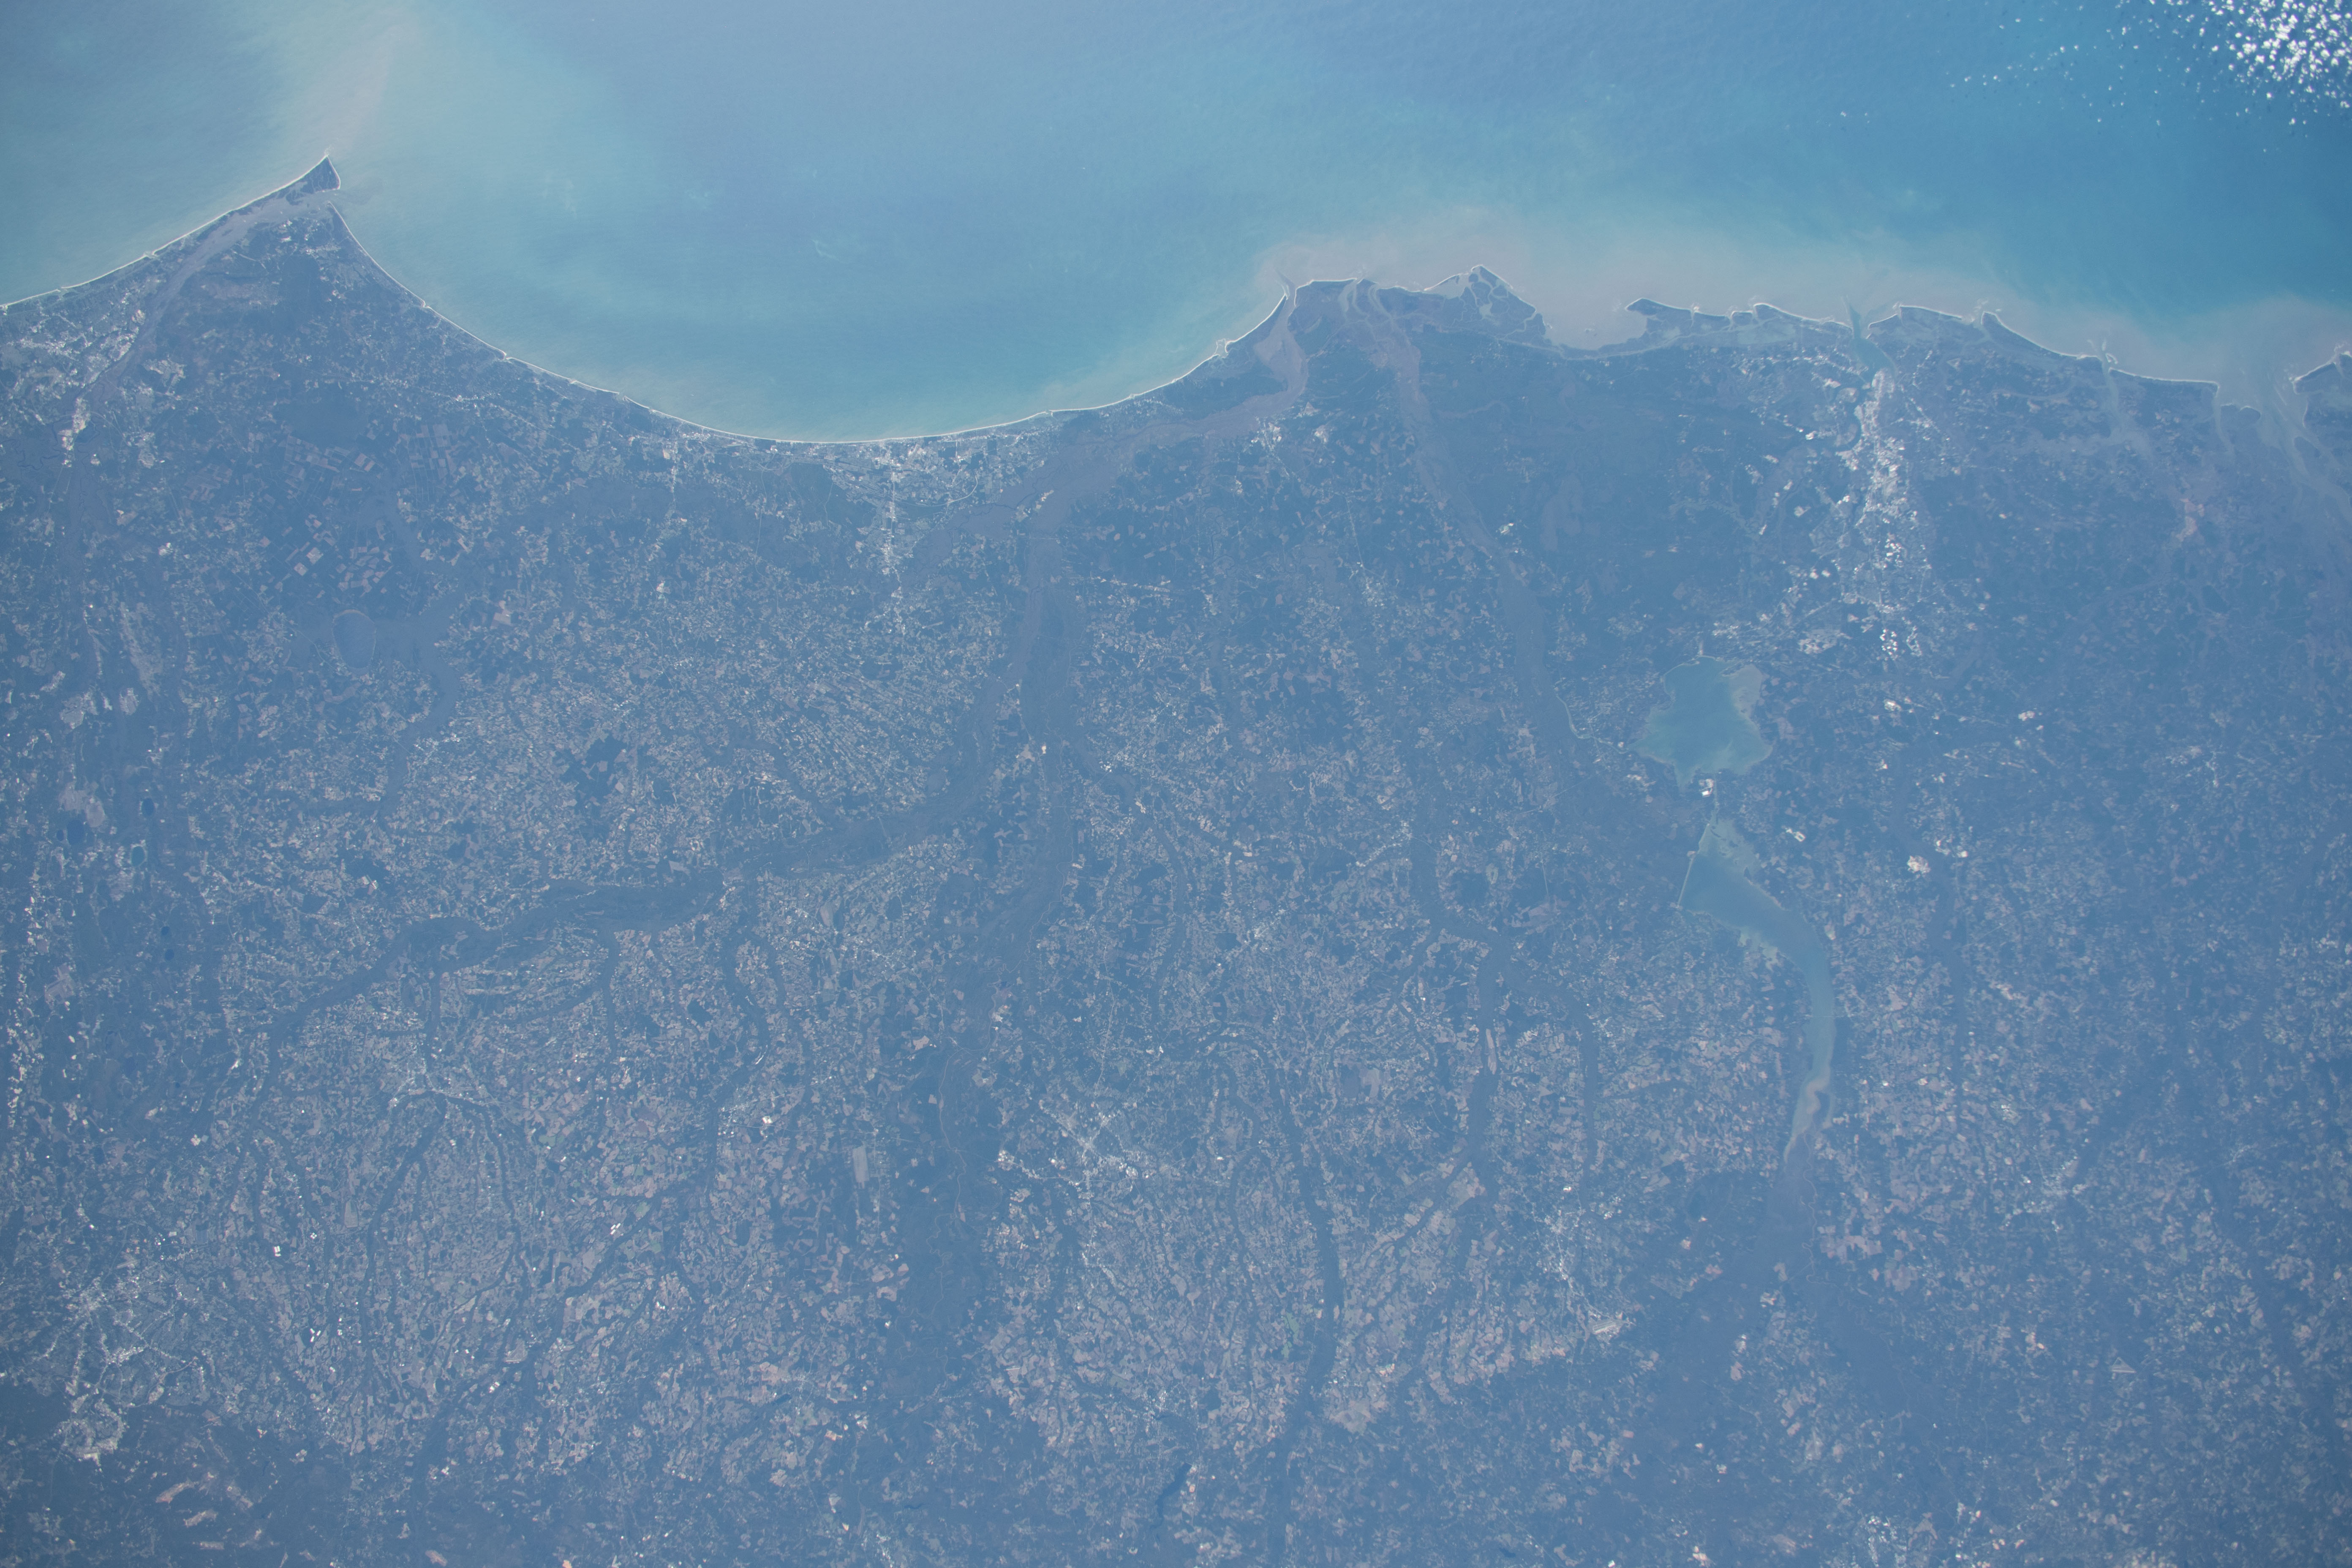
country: USA-SOUTH CAROLINA
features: FORT BRAGG, NORTH CAROLINA, FAYETTEVILLE, CHARLESTON, COLUMBIA, SOUTH CAROLINA
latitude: 34.0
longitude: -79.5
